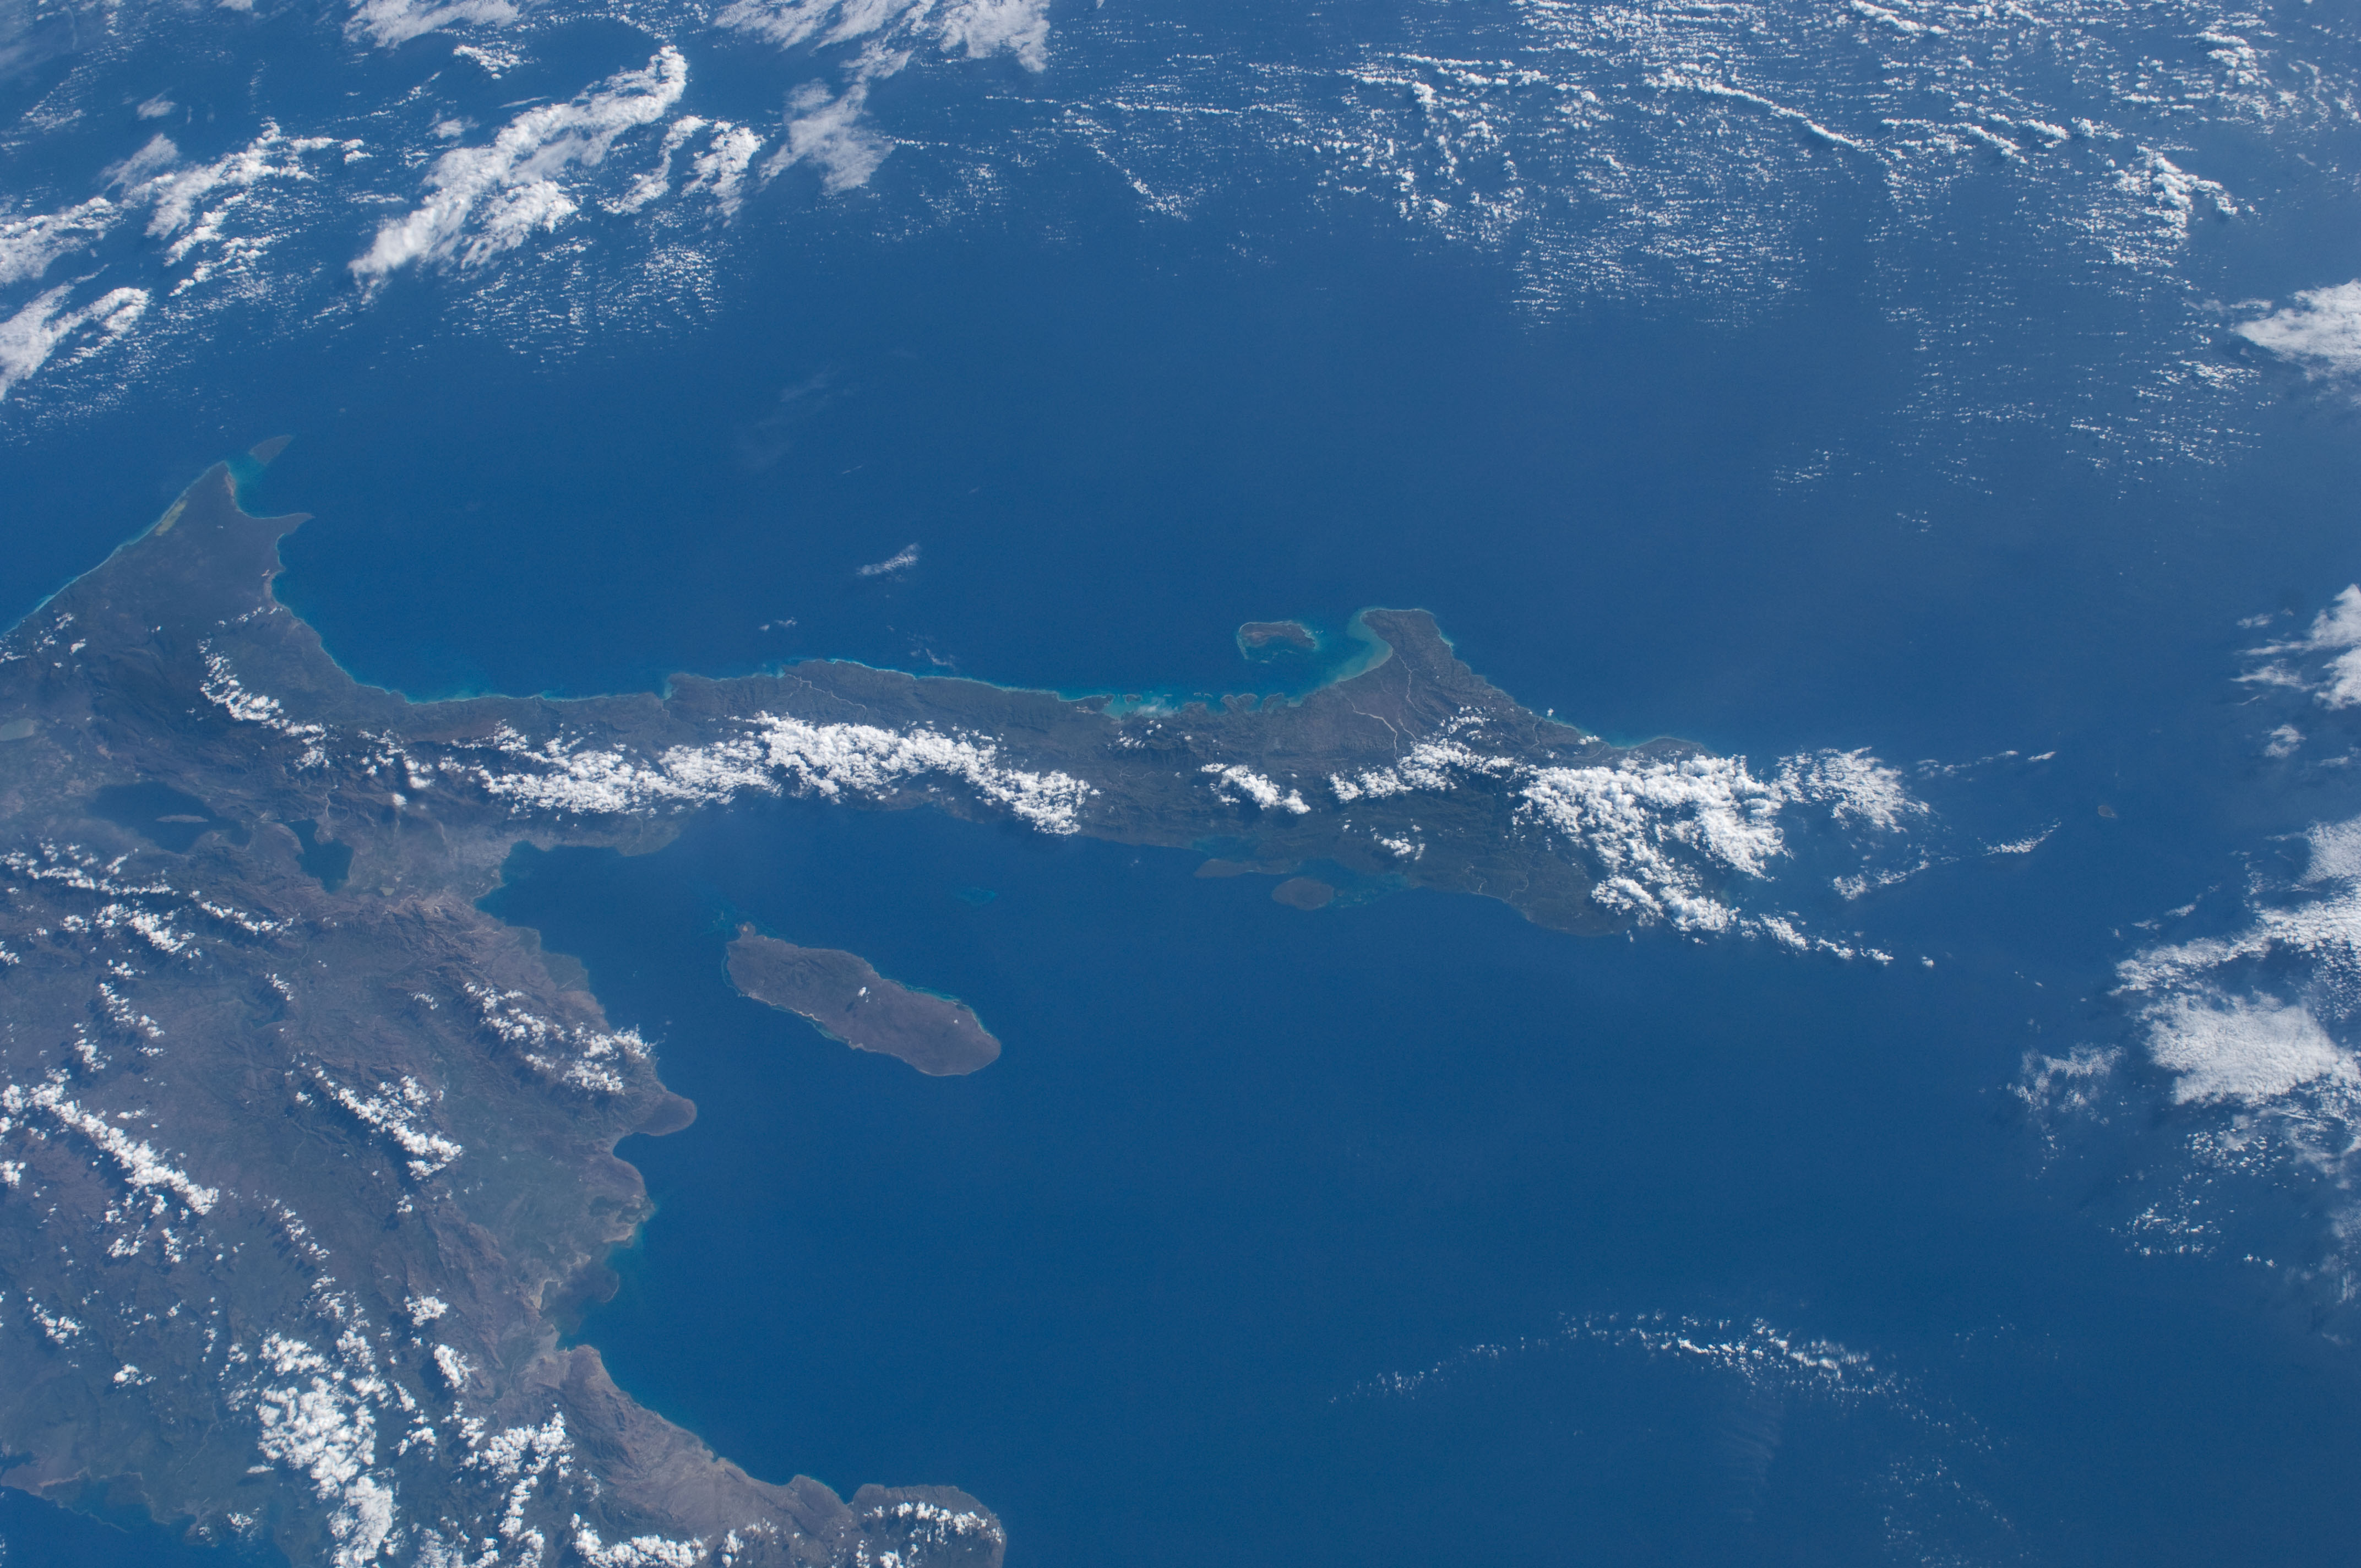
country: HAITI
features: CARIBBEAN S., PORT AU PRINCE, GONAVE I., ENRIQUILLO L.
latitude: 18.5
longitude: -73.5
